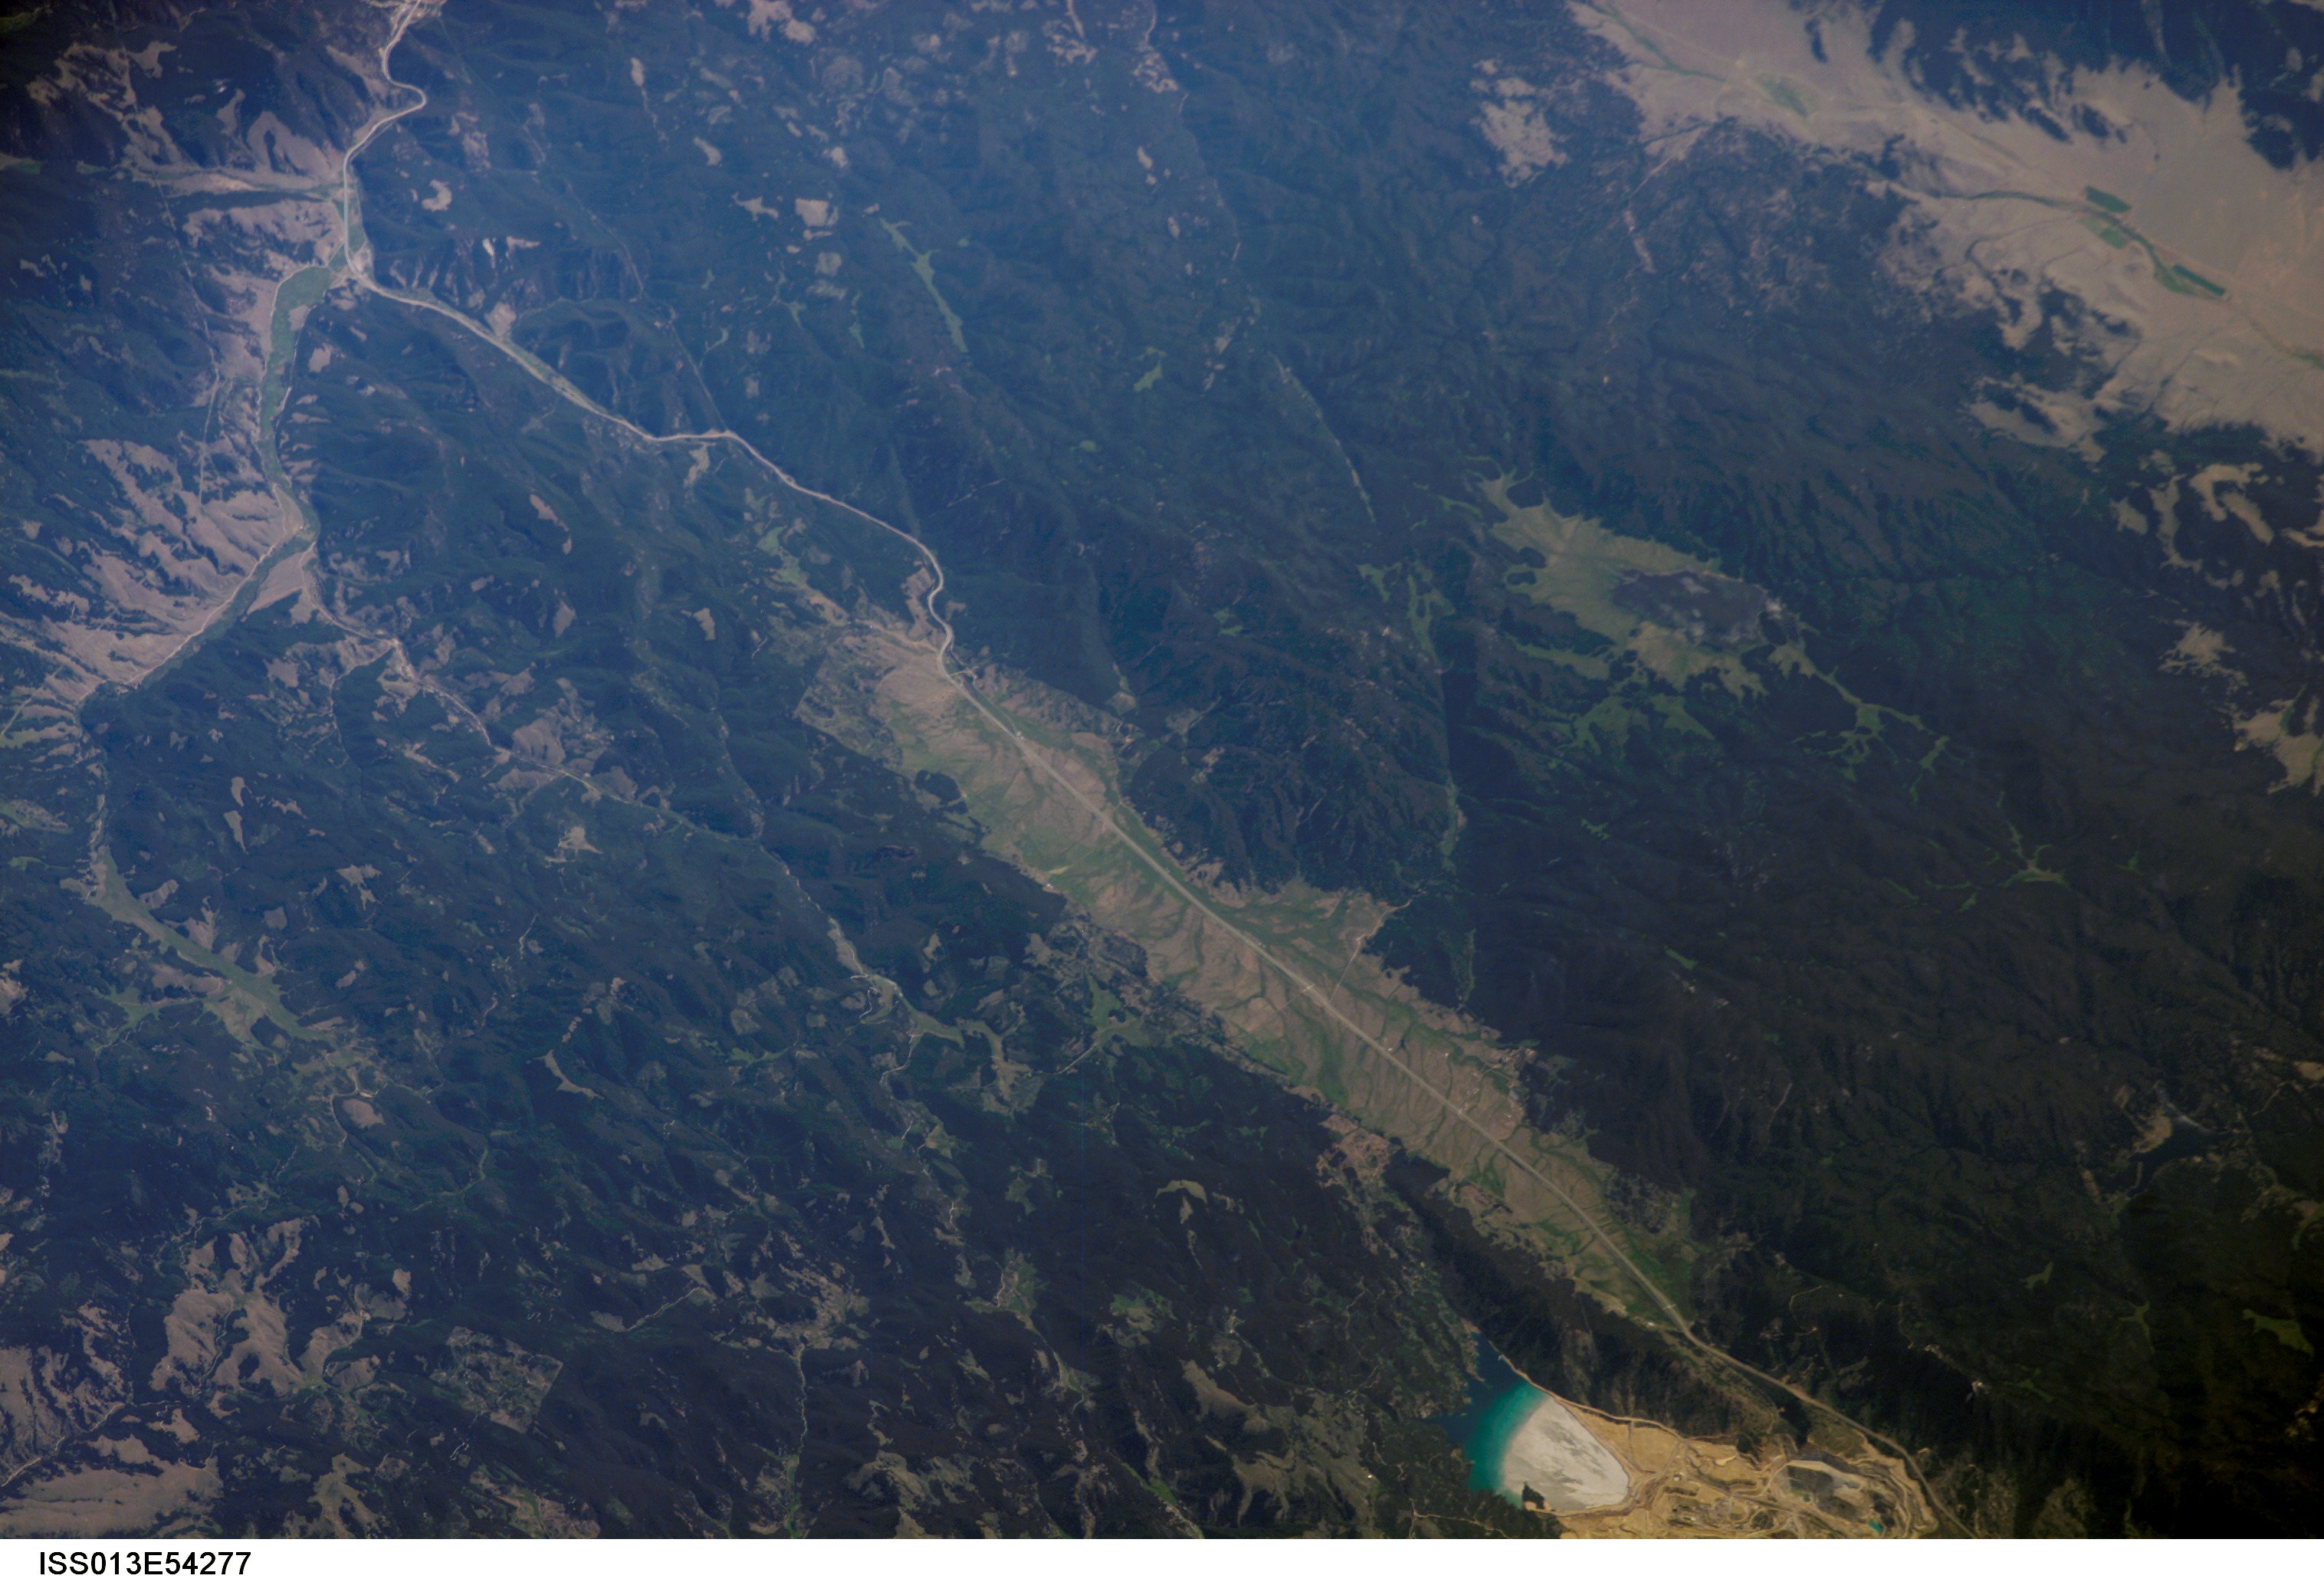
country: USA-MONTANA
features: COPPER MINE, TAILINGS, POND
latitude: 46.1
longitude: -112.3
